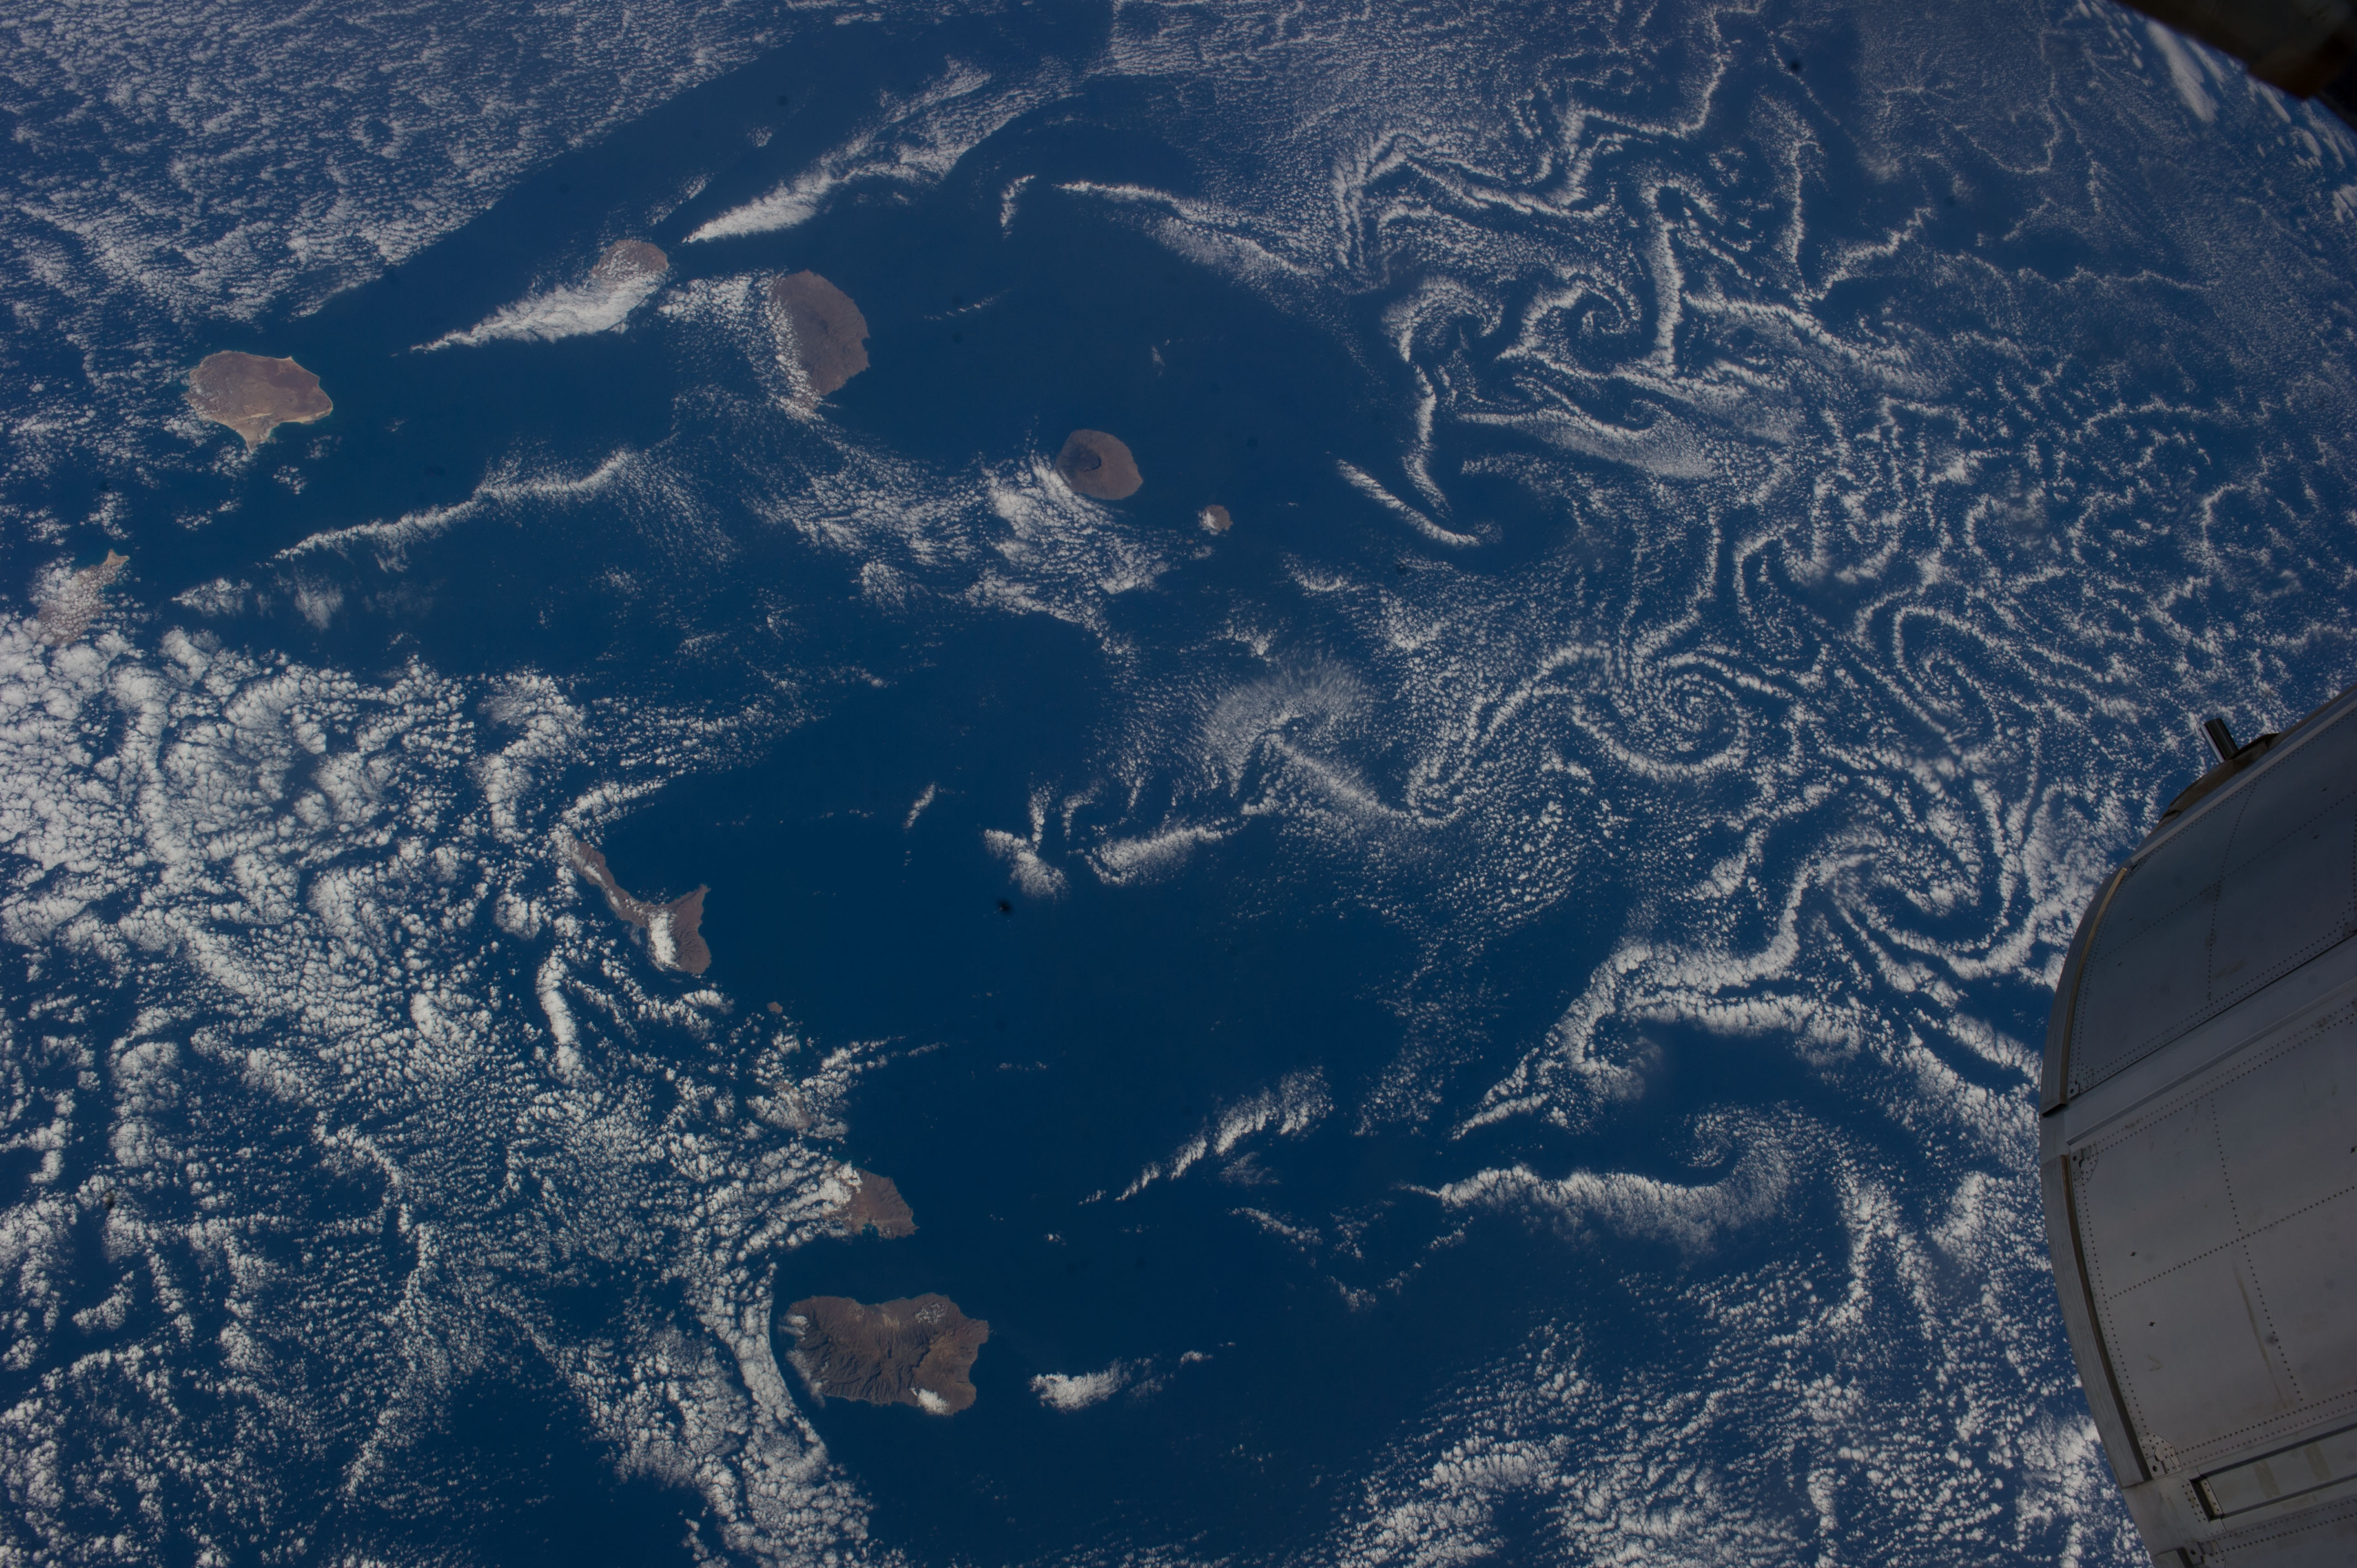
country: CAPE VERDE
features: ISLANDS, FIRE ISLAND, FOGO NATIONAL PARK, CAPE VERDE
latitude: 15.6
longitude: -25.1
